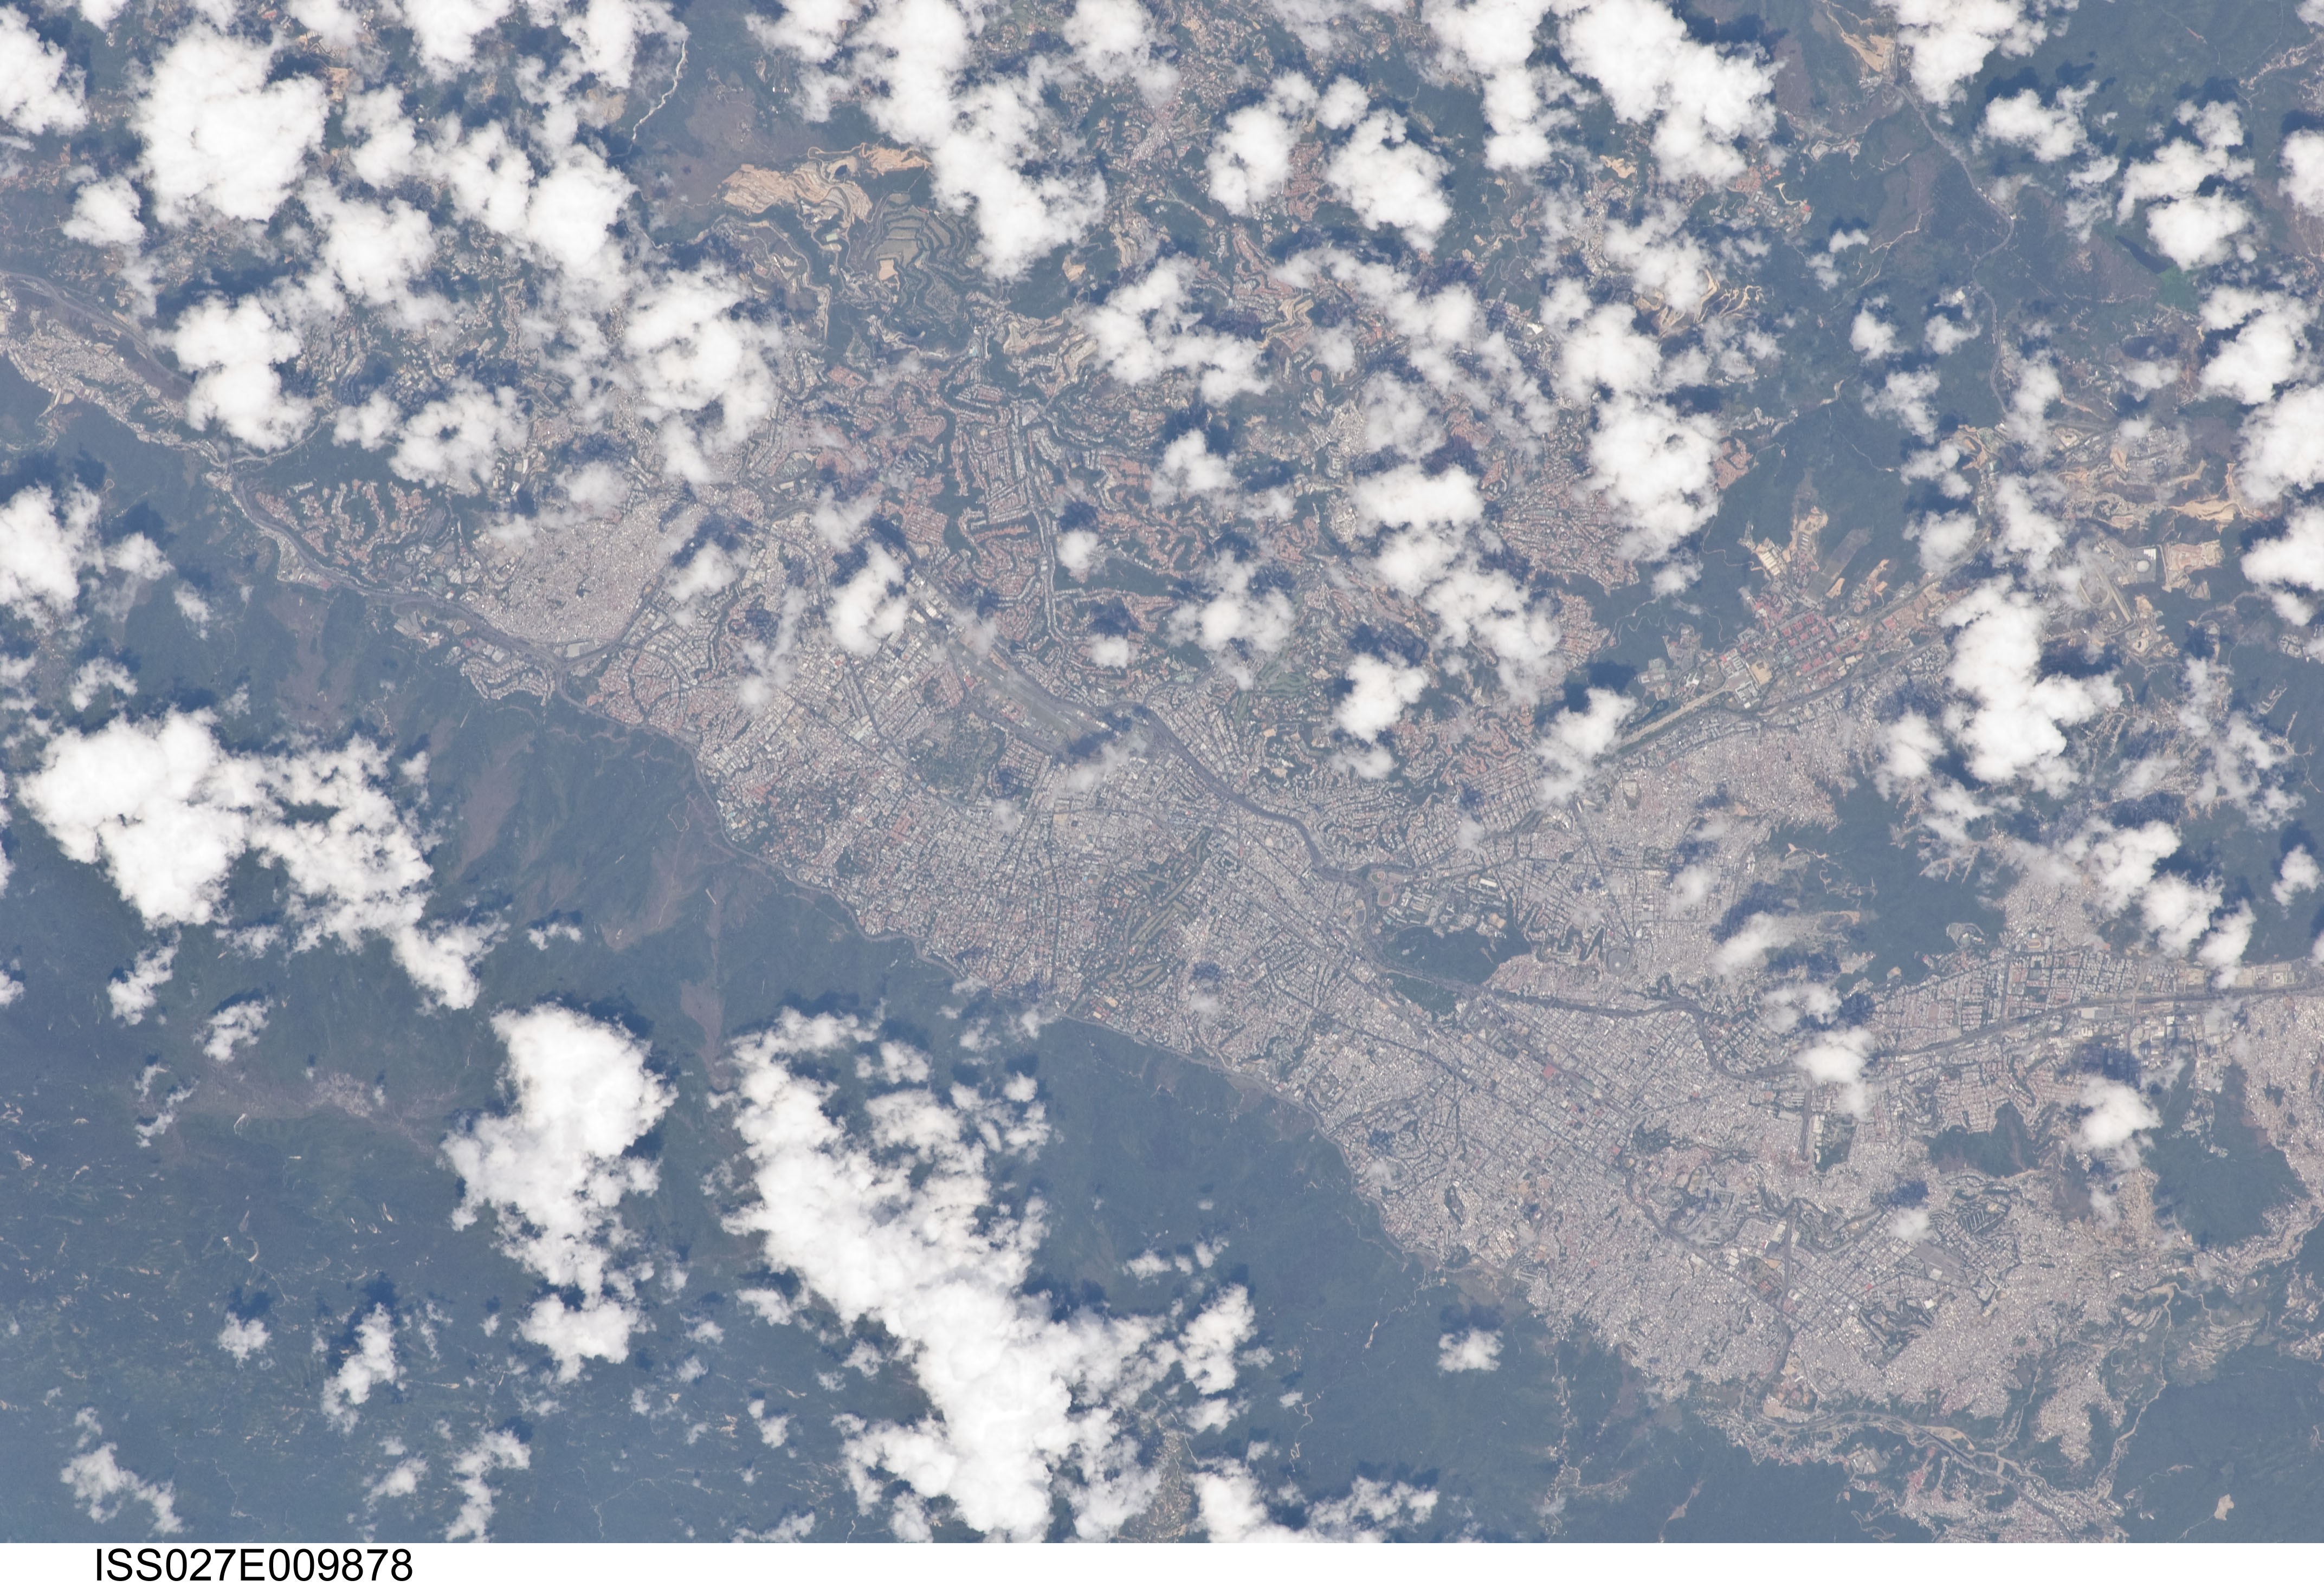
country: VENEZUELA
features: CARACAS, MARITIME ANDES MTS.
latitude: 10.5
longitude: -66.9
